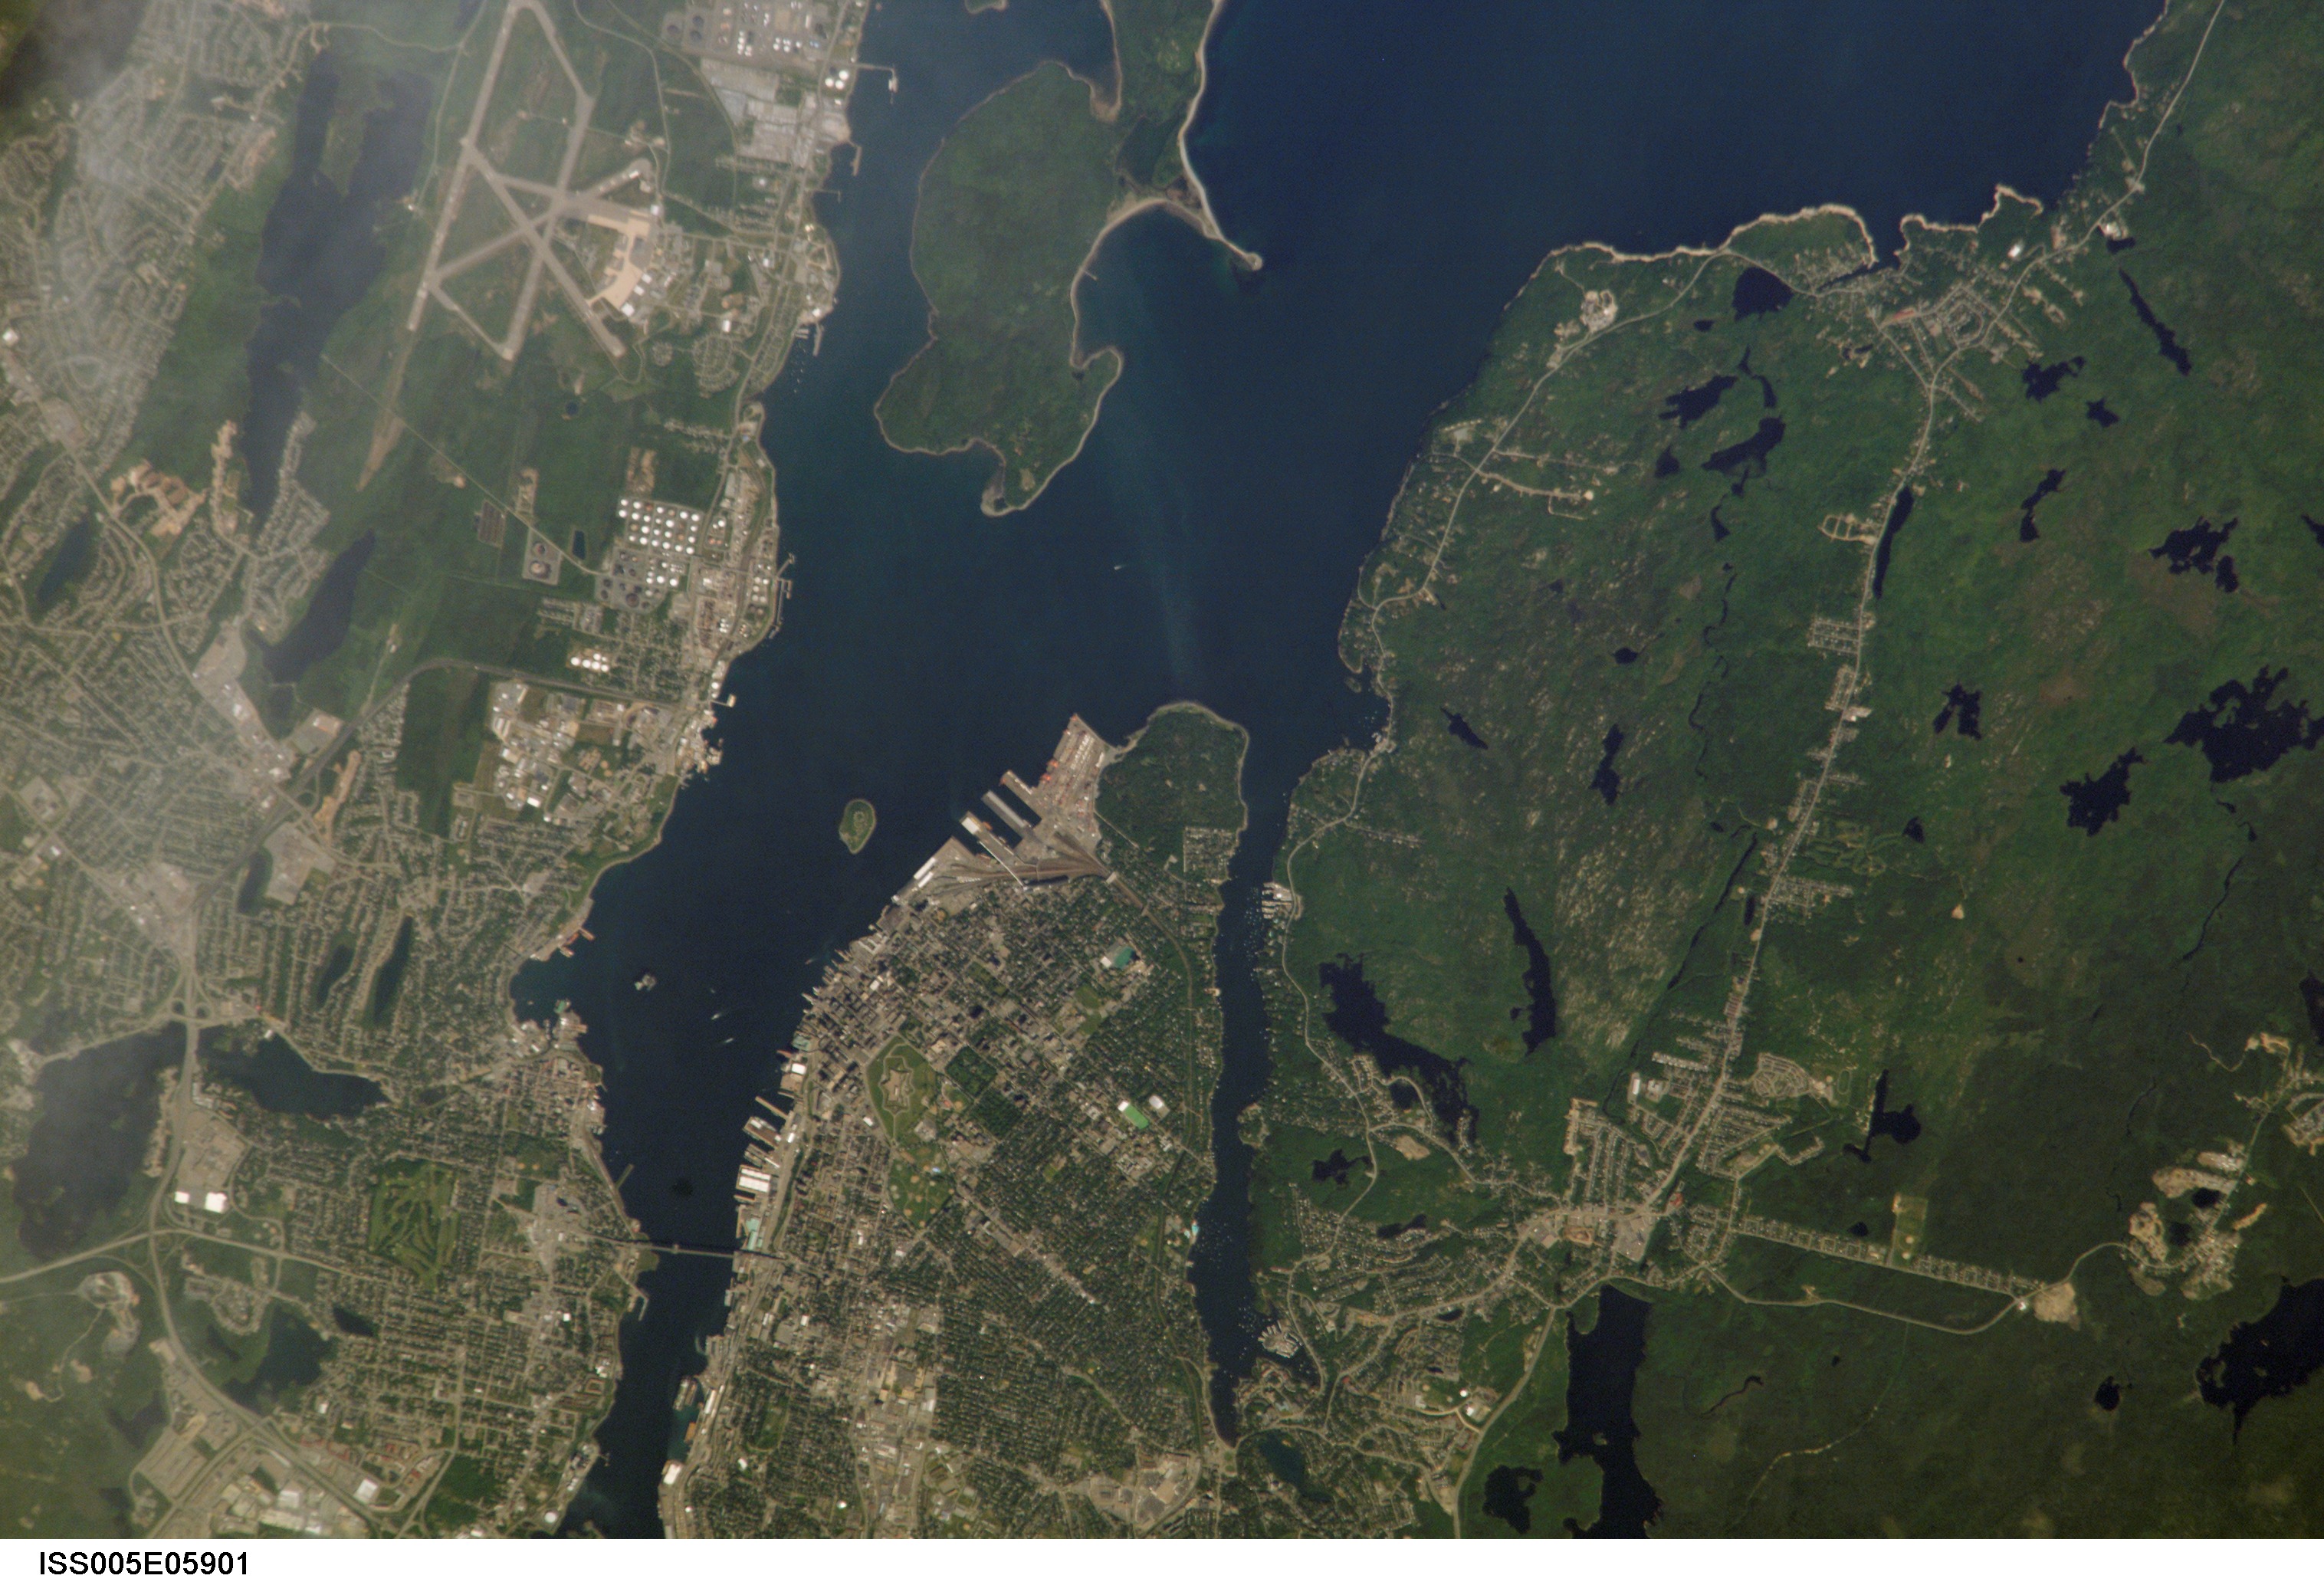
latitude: 44.5
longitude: -63.5
